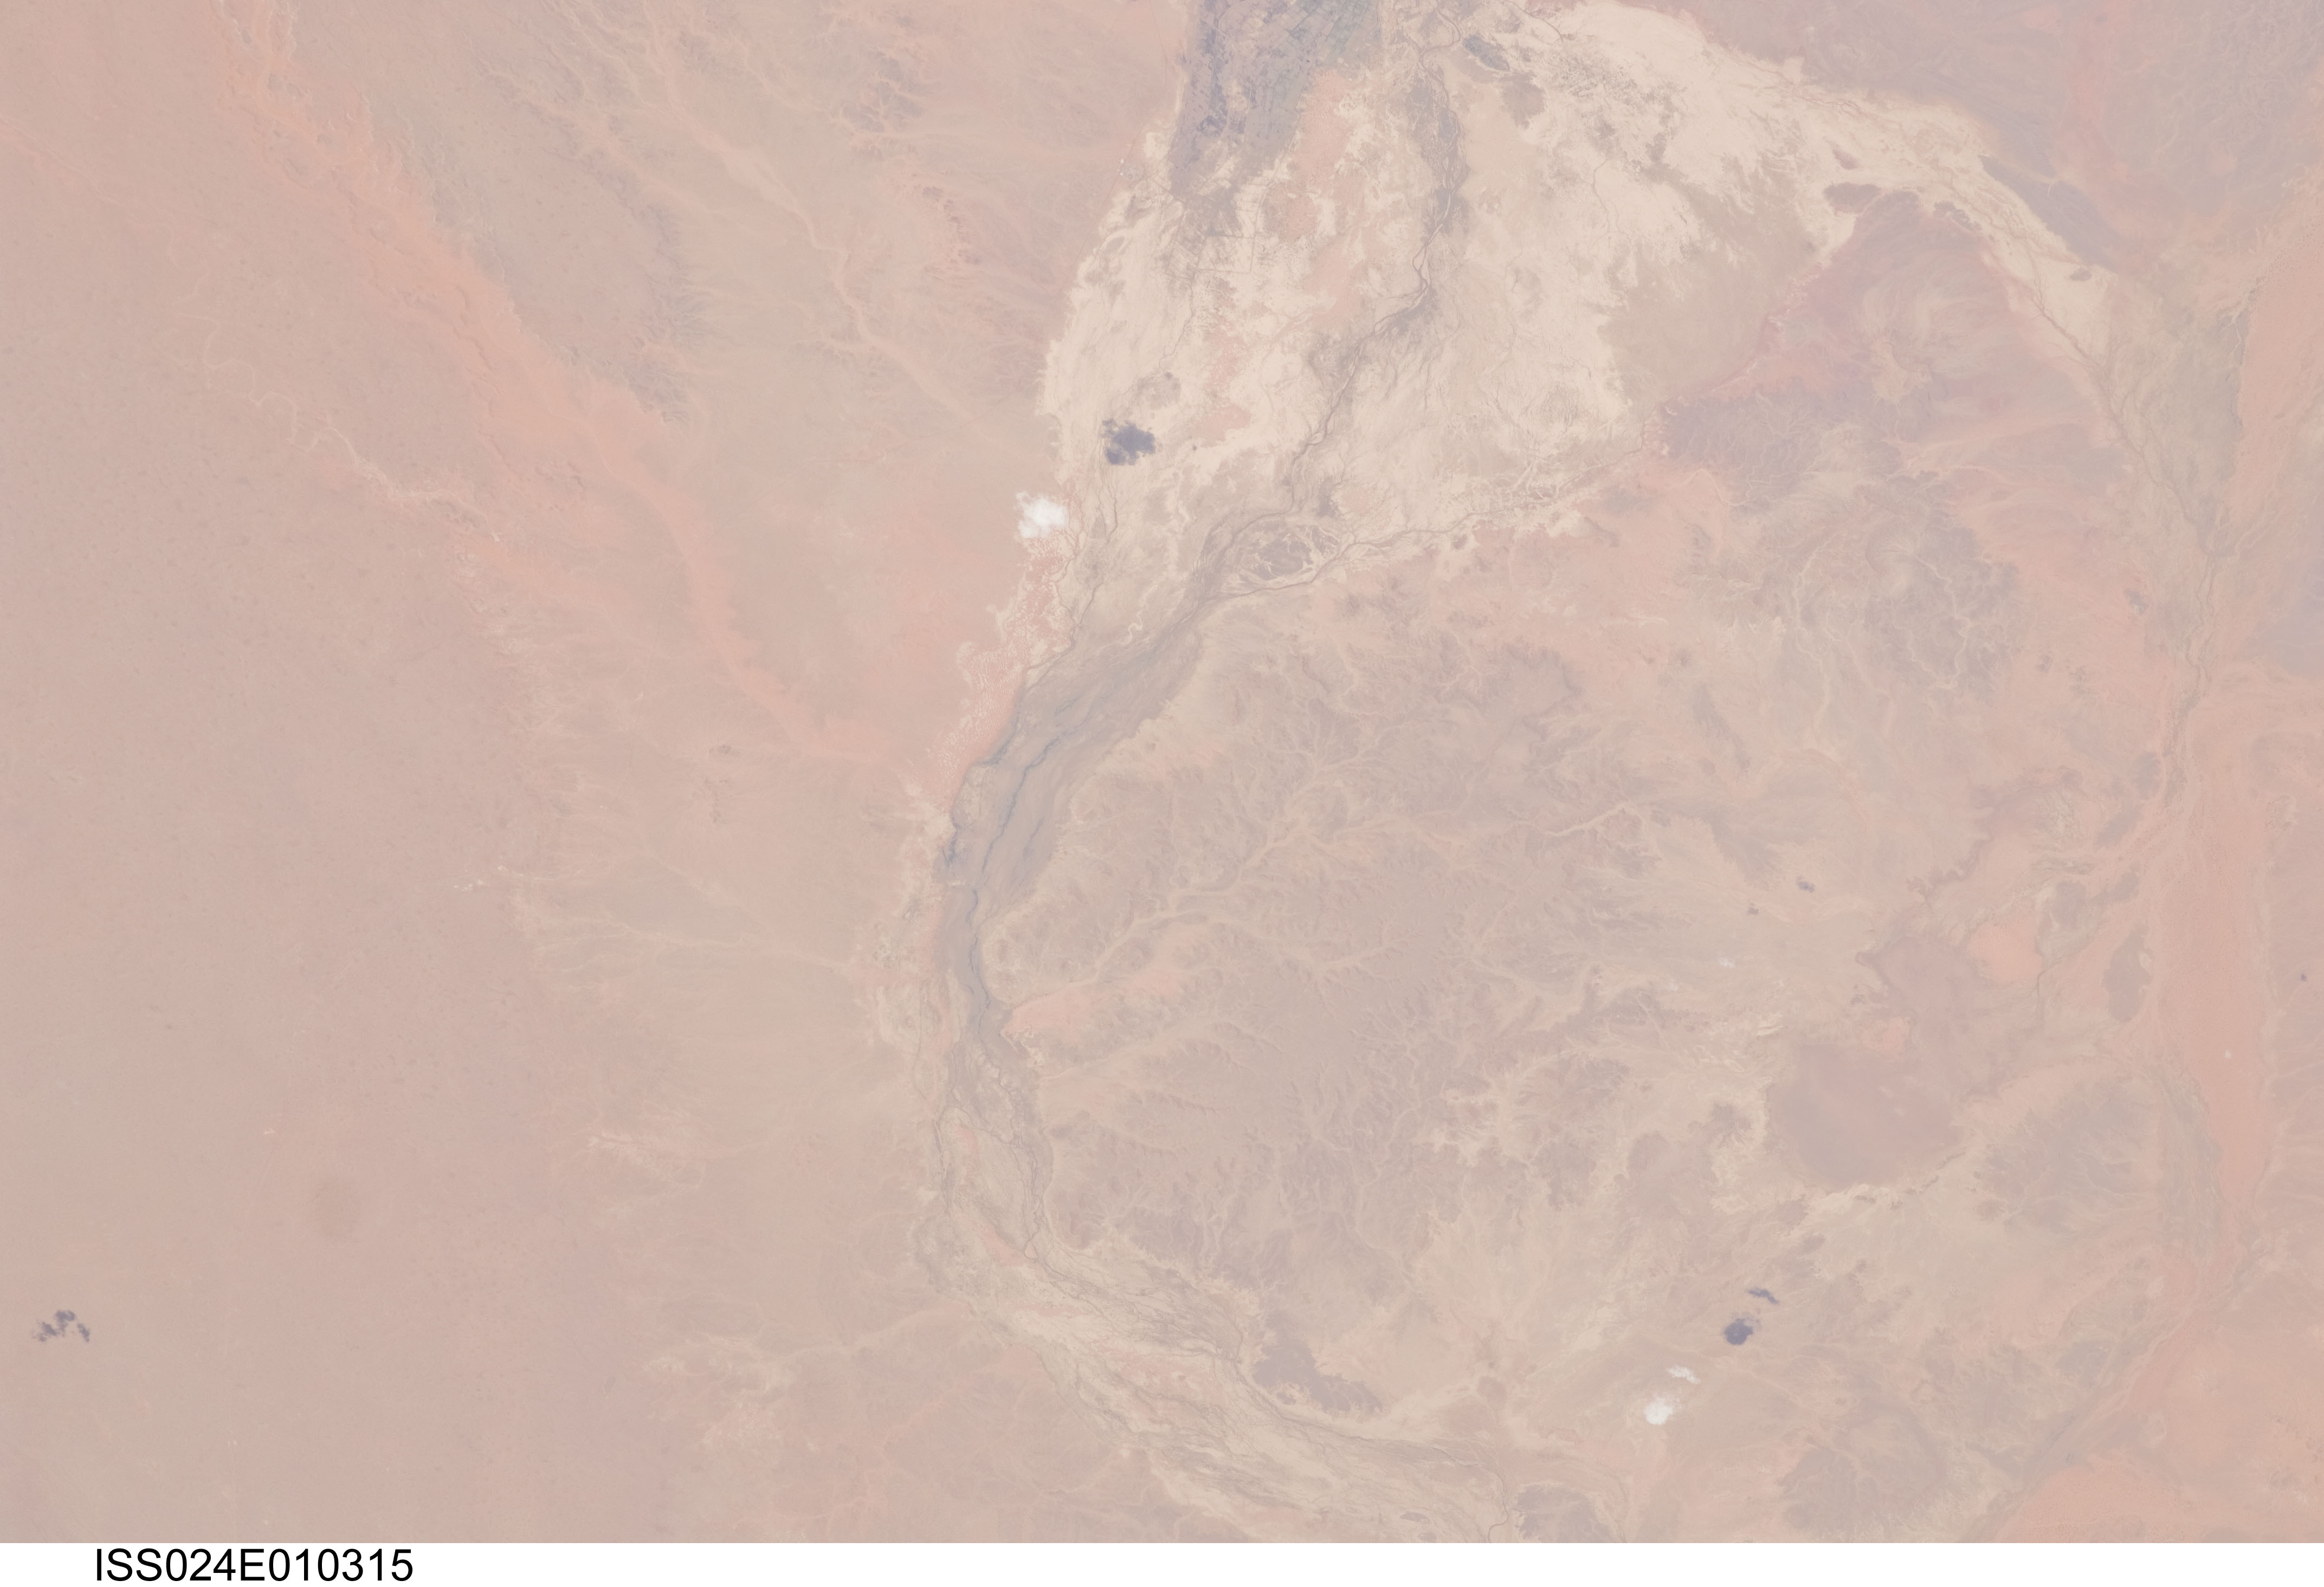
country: ALGERIA
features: ABADLA AREA, OUED GUIR, DESERT, MTS.
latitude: 30.8
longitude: -2.6
